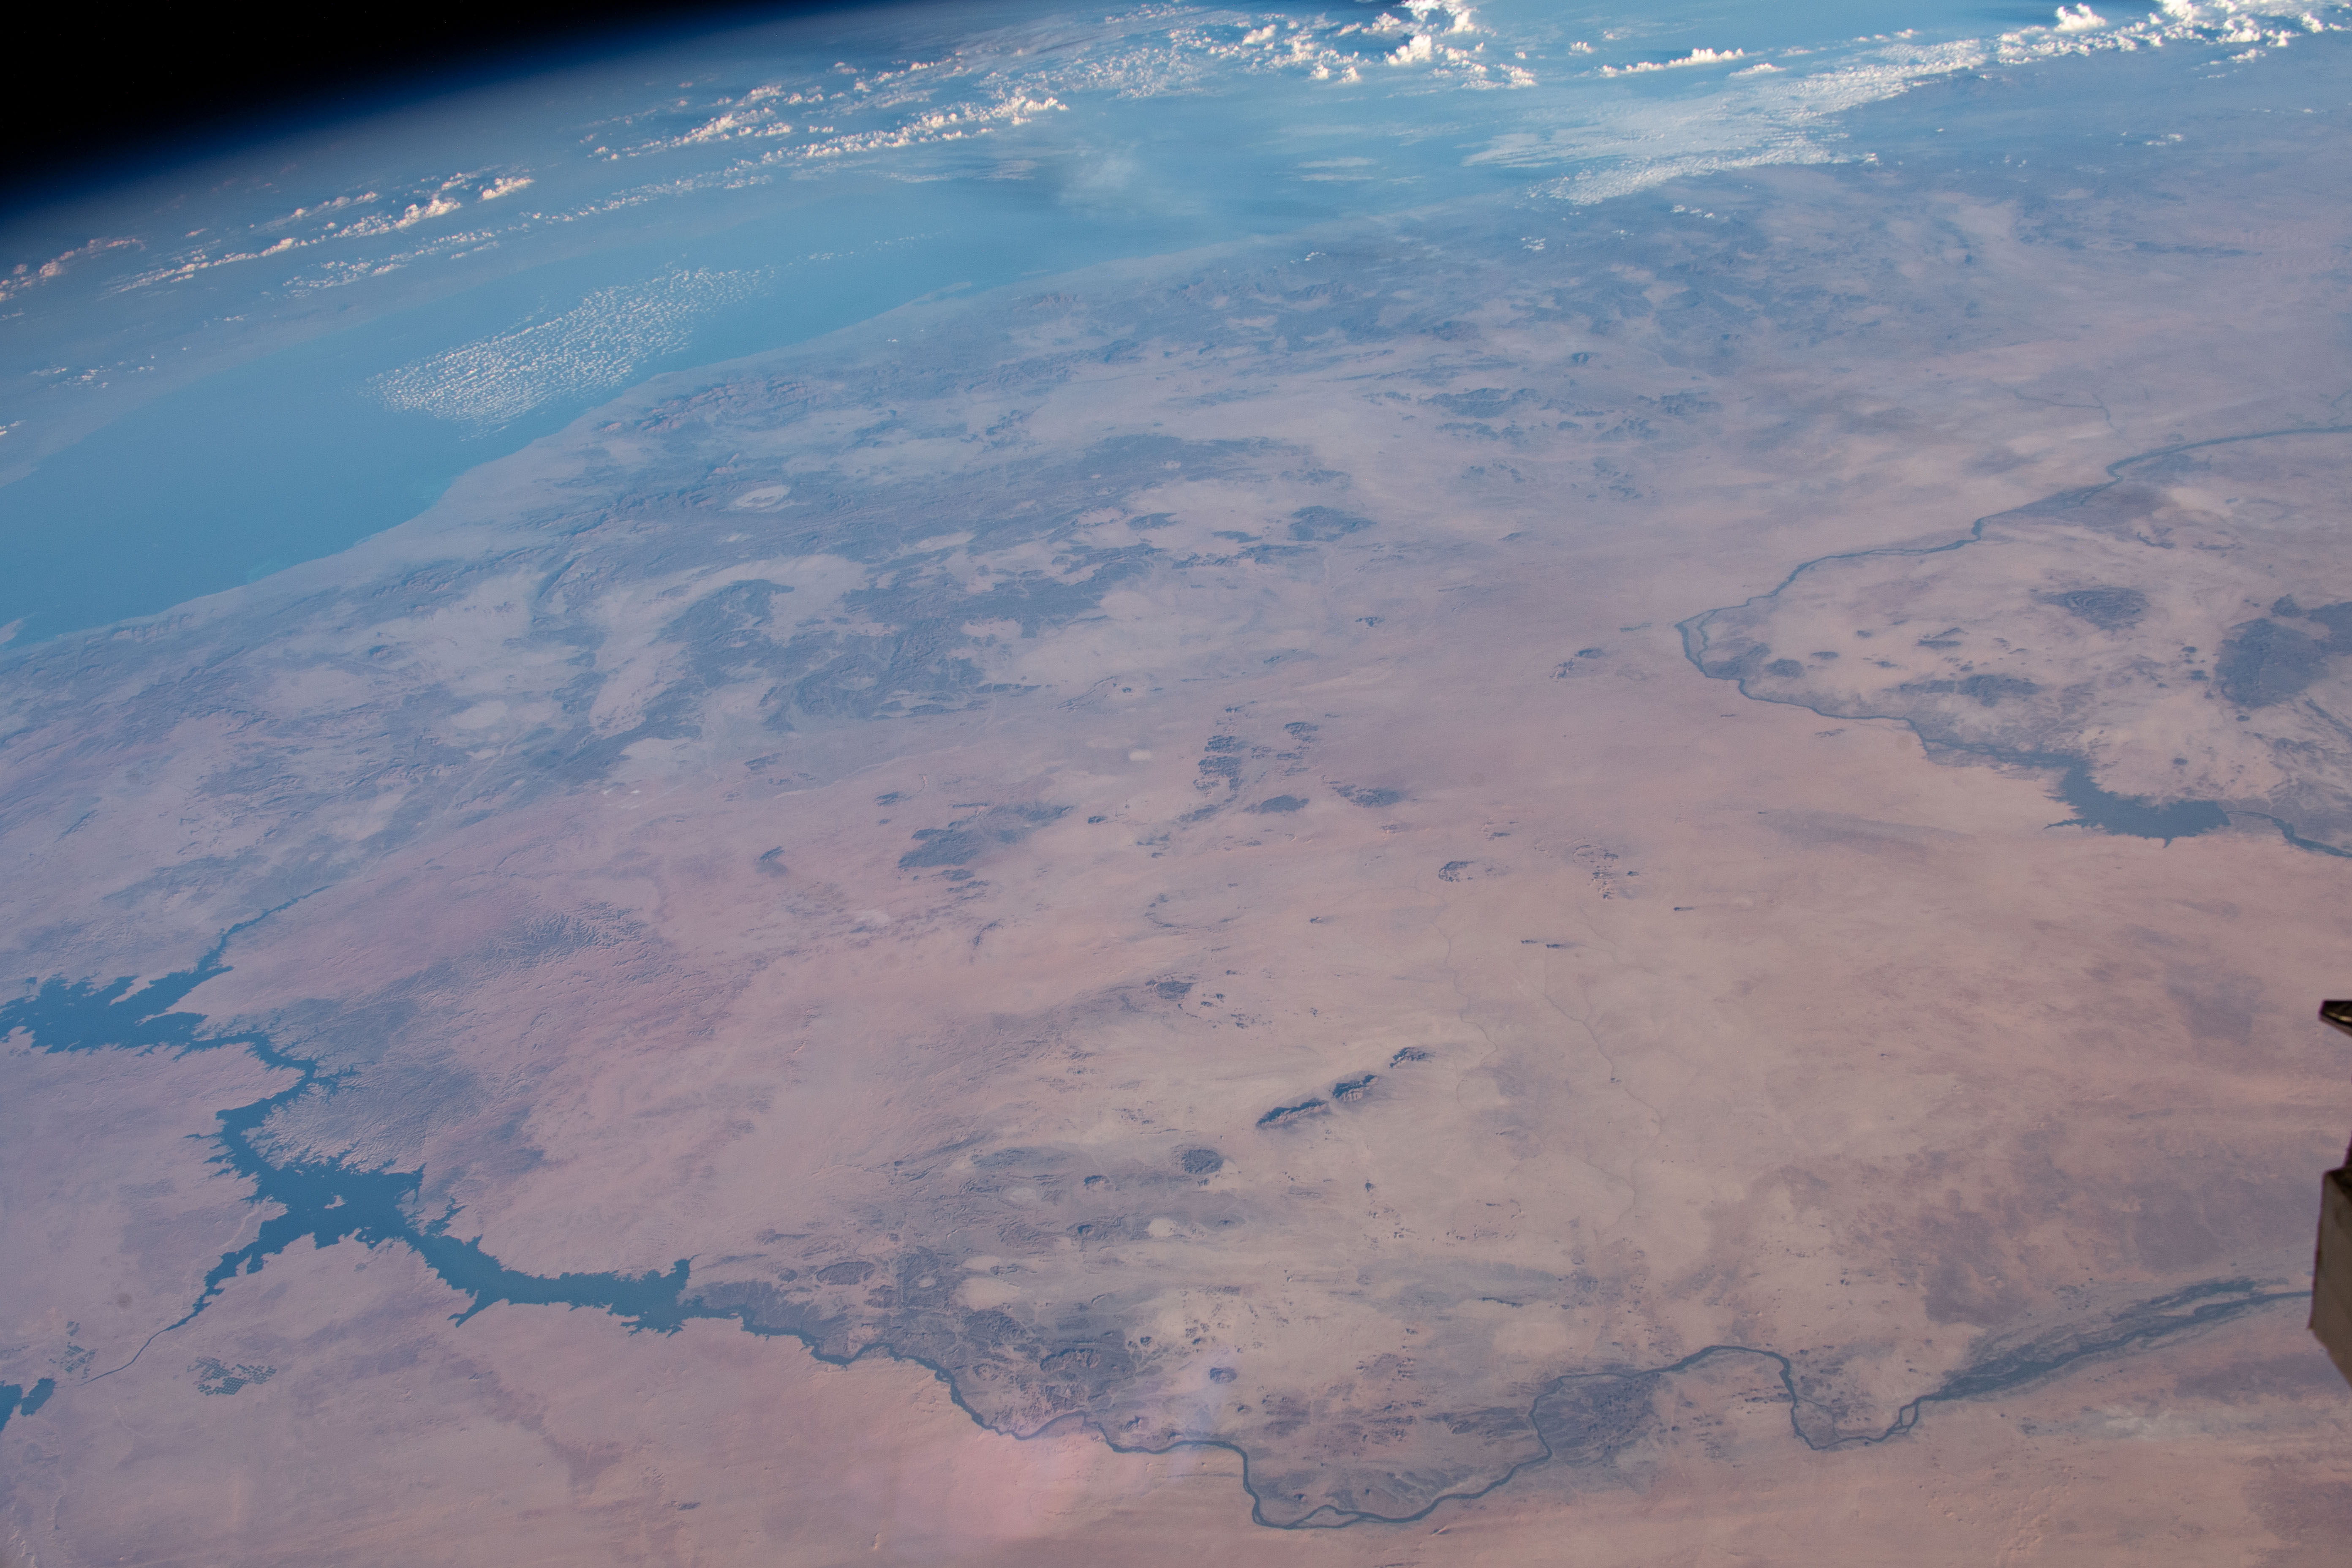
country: SUDAN
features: LAKE NASEER, ASWAN LAKE, NILE RIVER, RED SEA, NUBIAN DESERT
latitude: 21.0
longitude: 32.5
